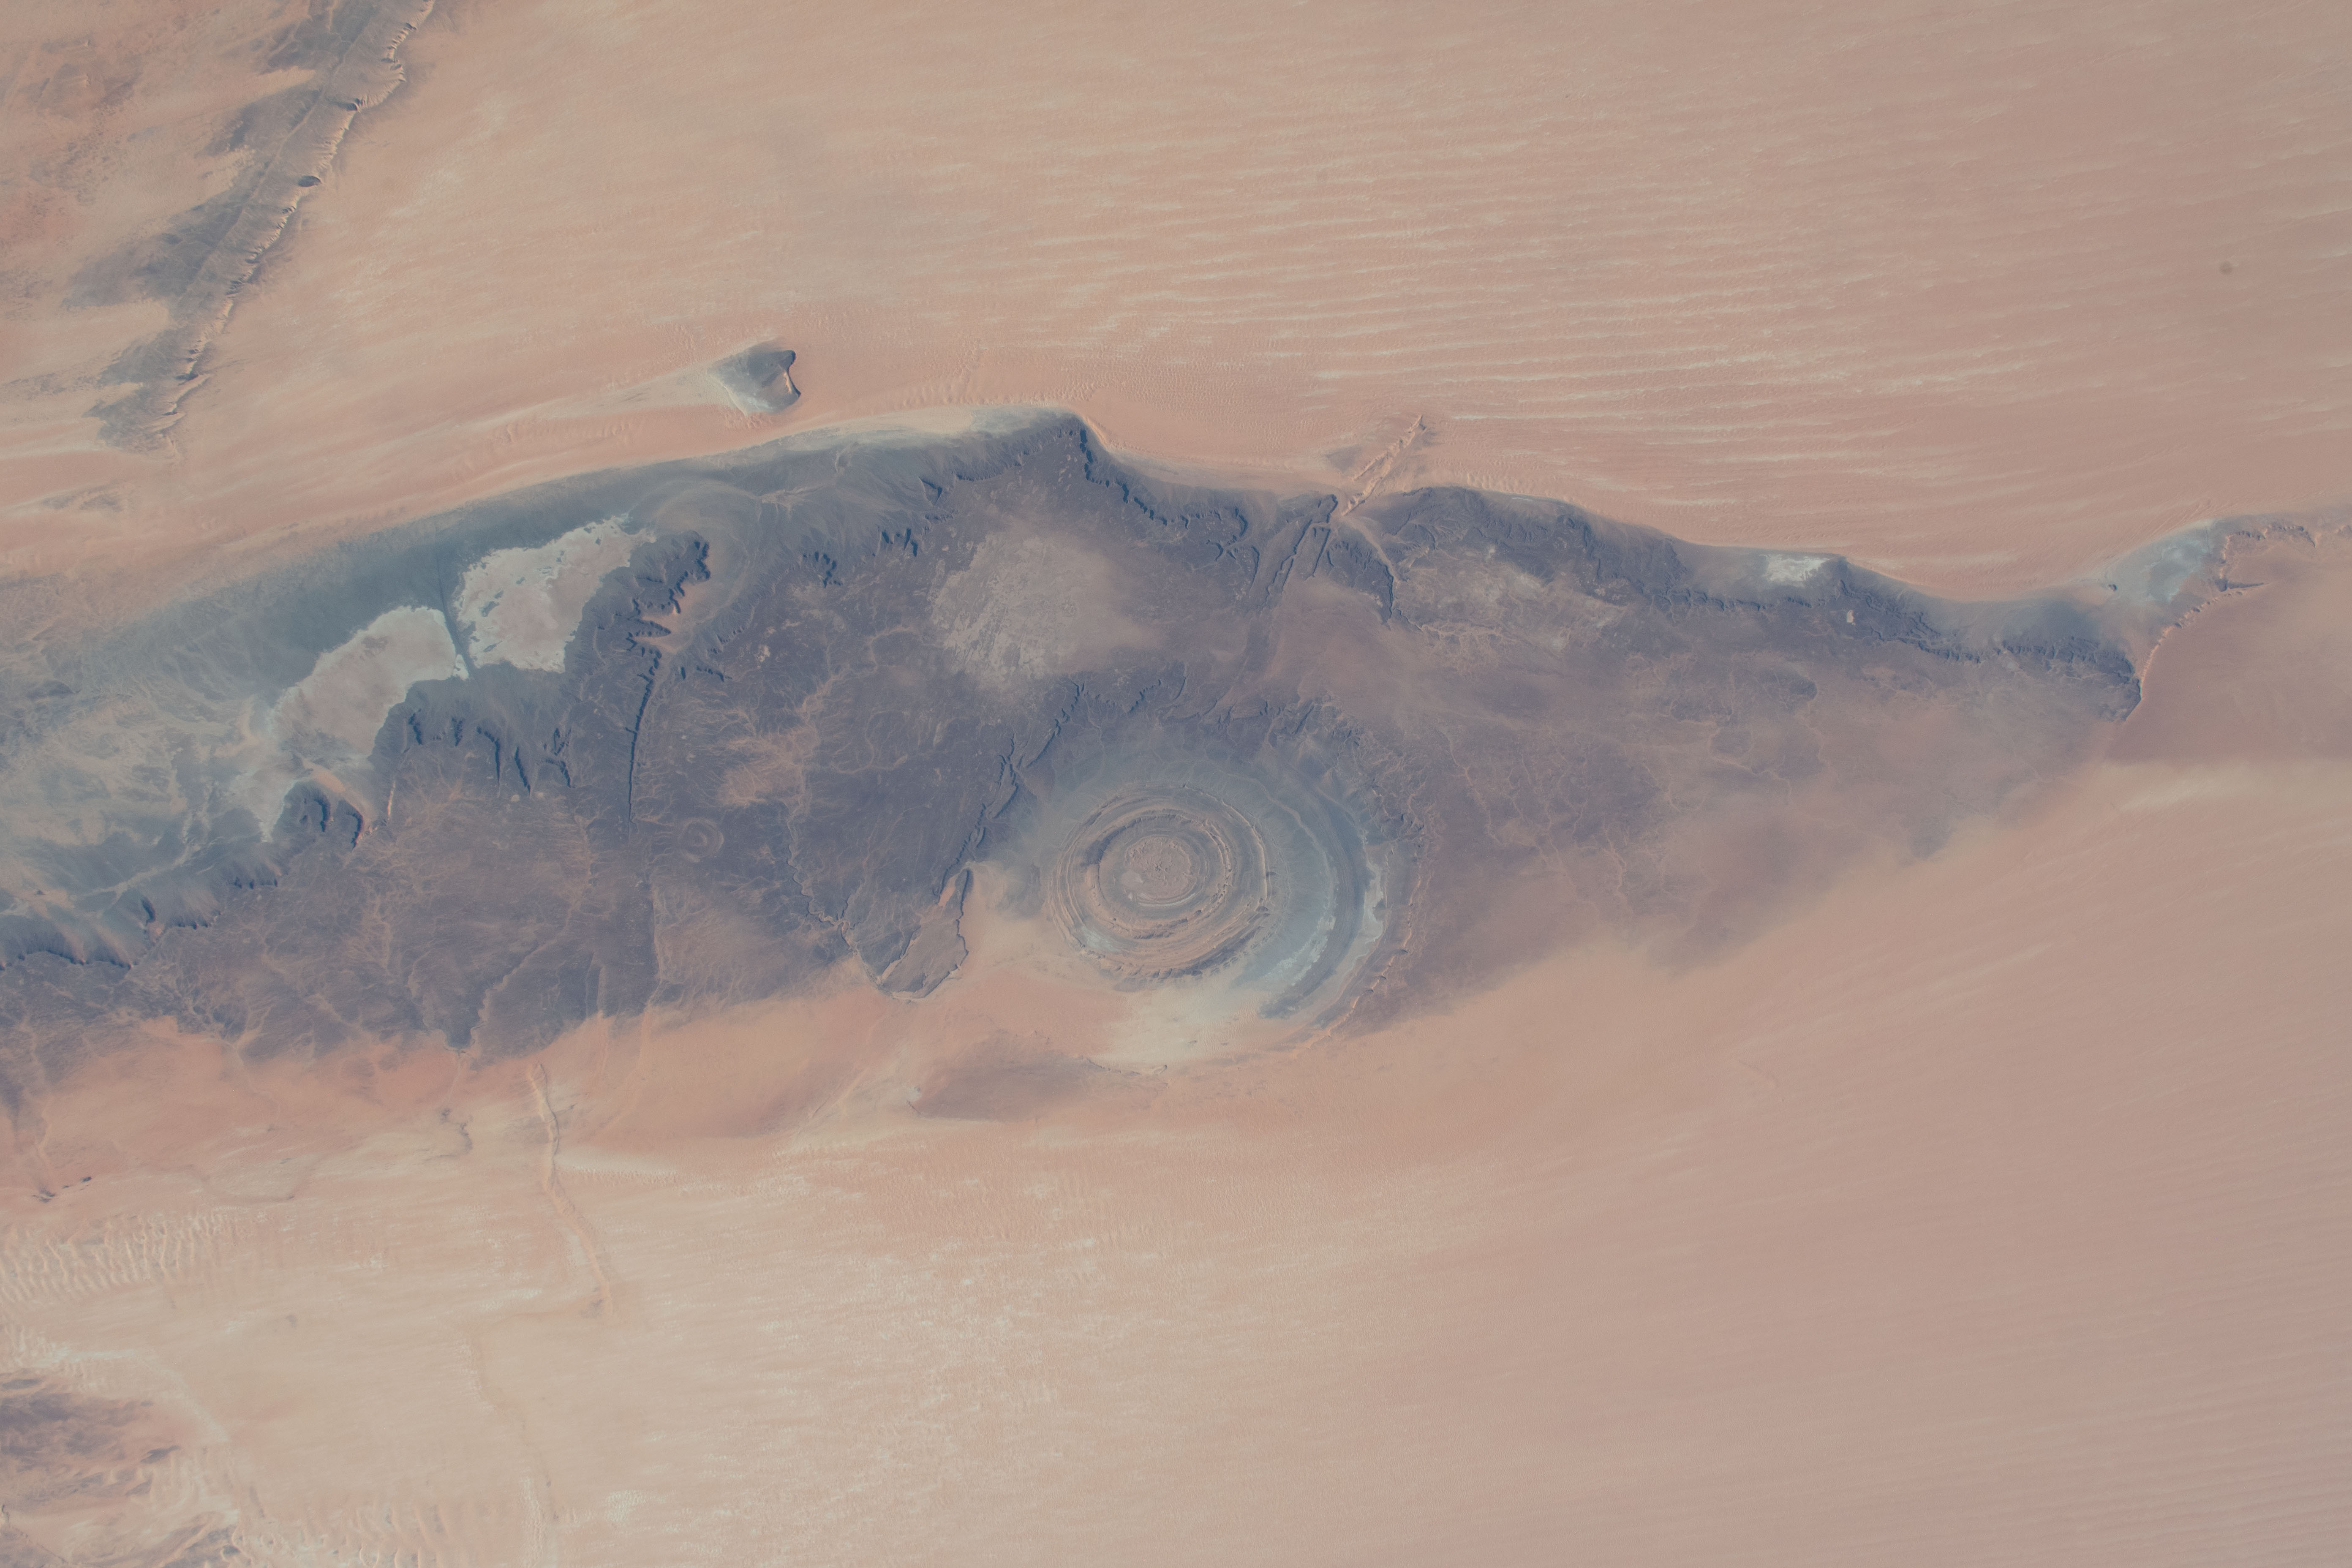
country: MAURITANIA
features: RICHAT STRUCTURE, AKCHAR DESERT
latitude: 21.0
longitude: -11.5
